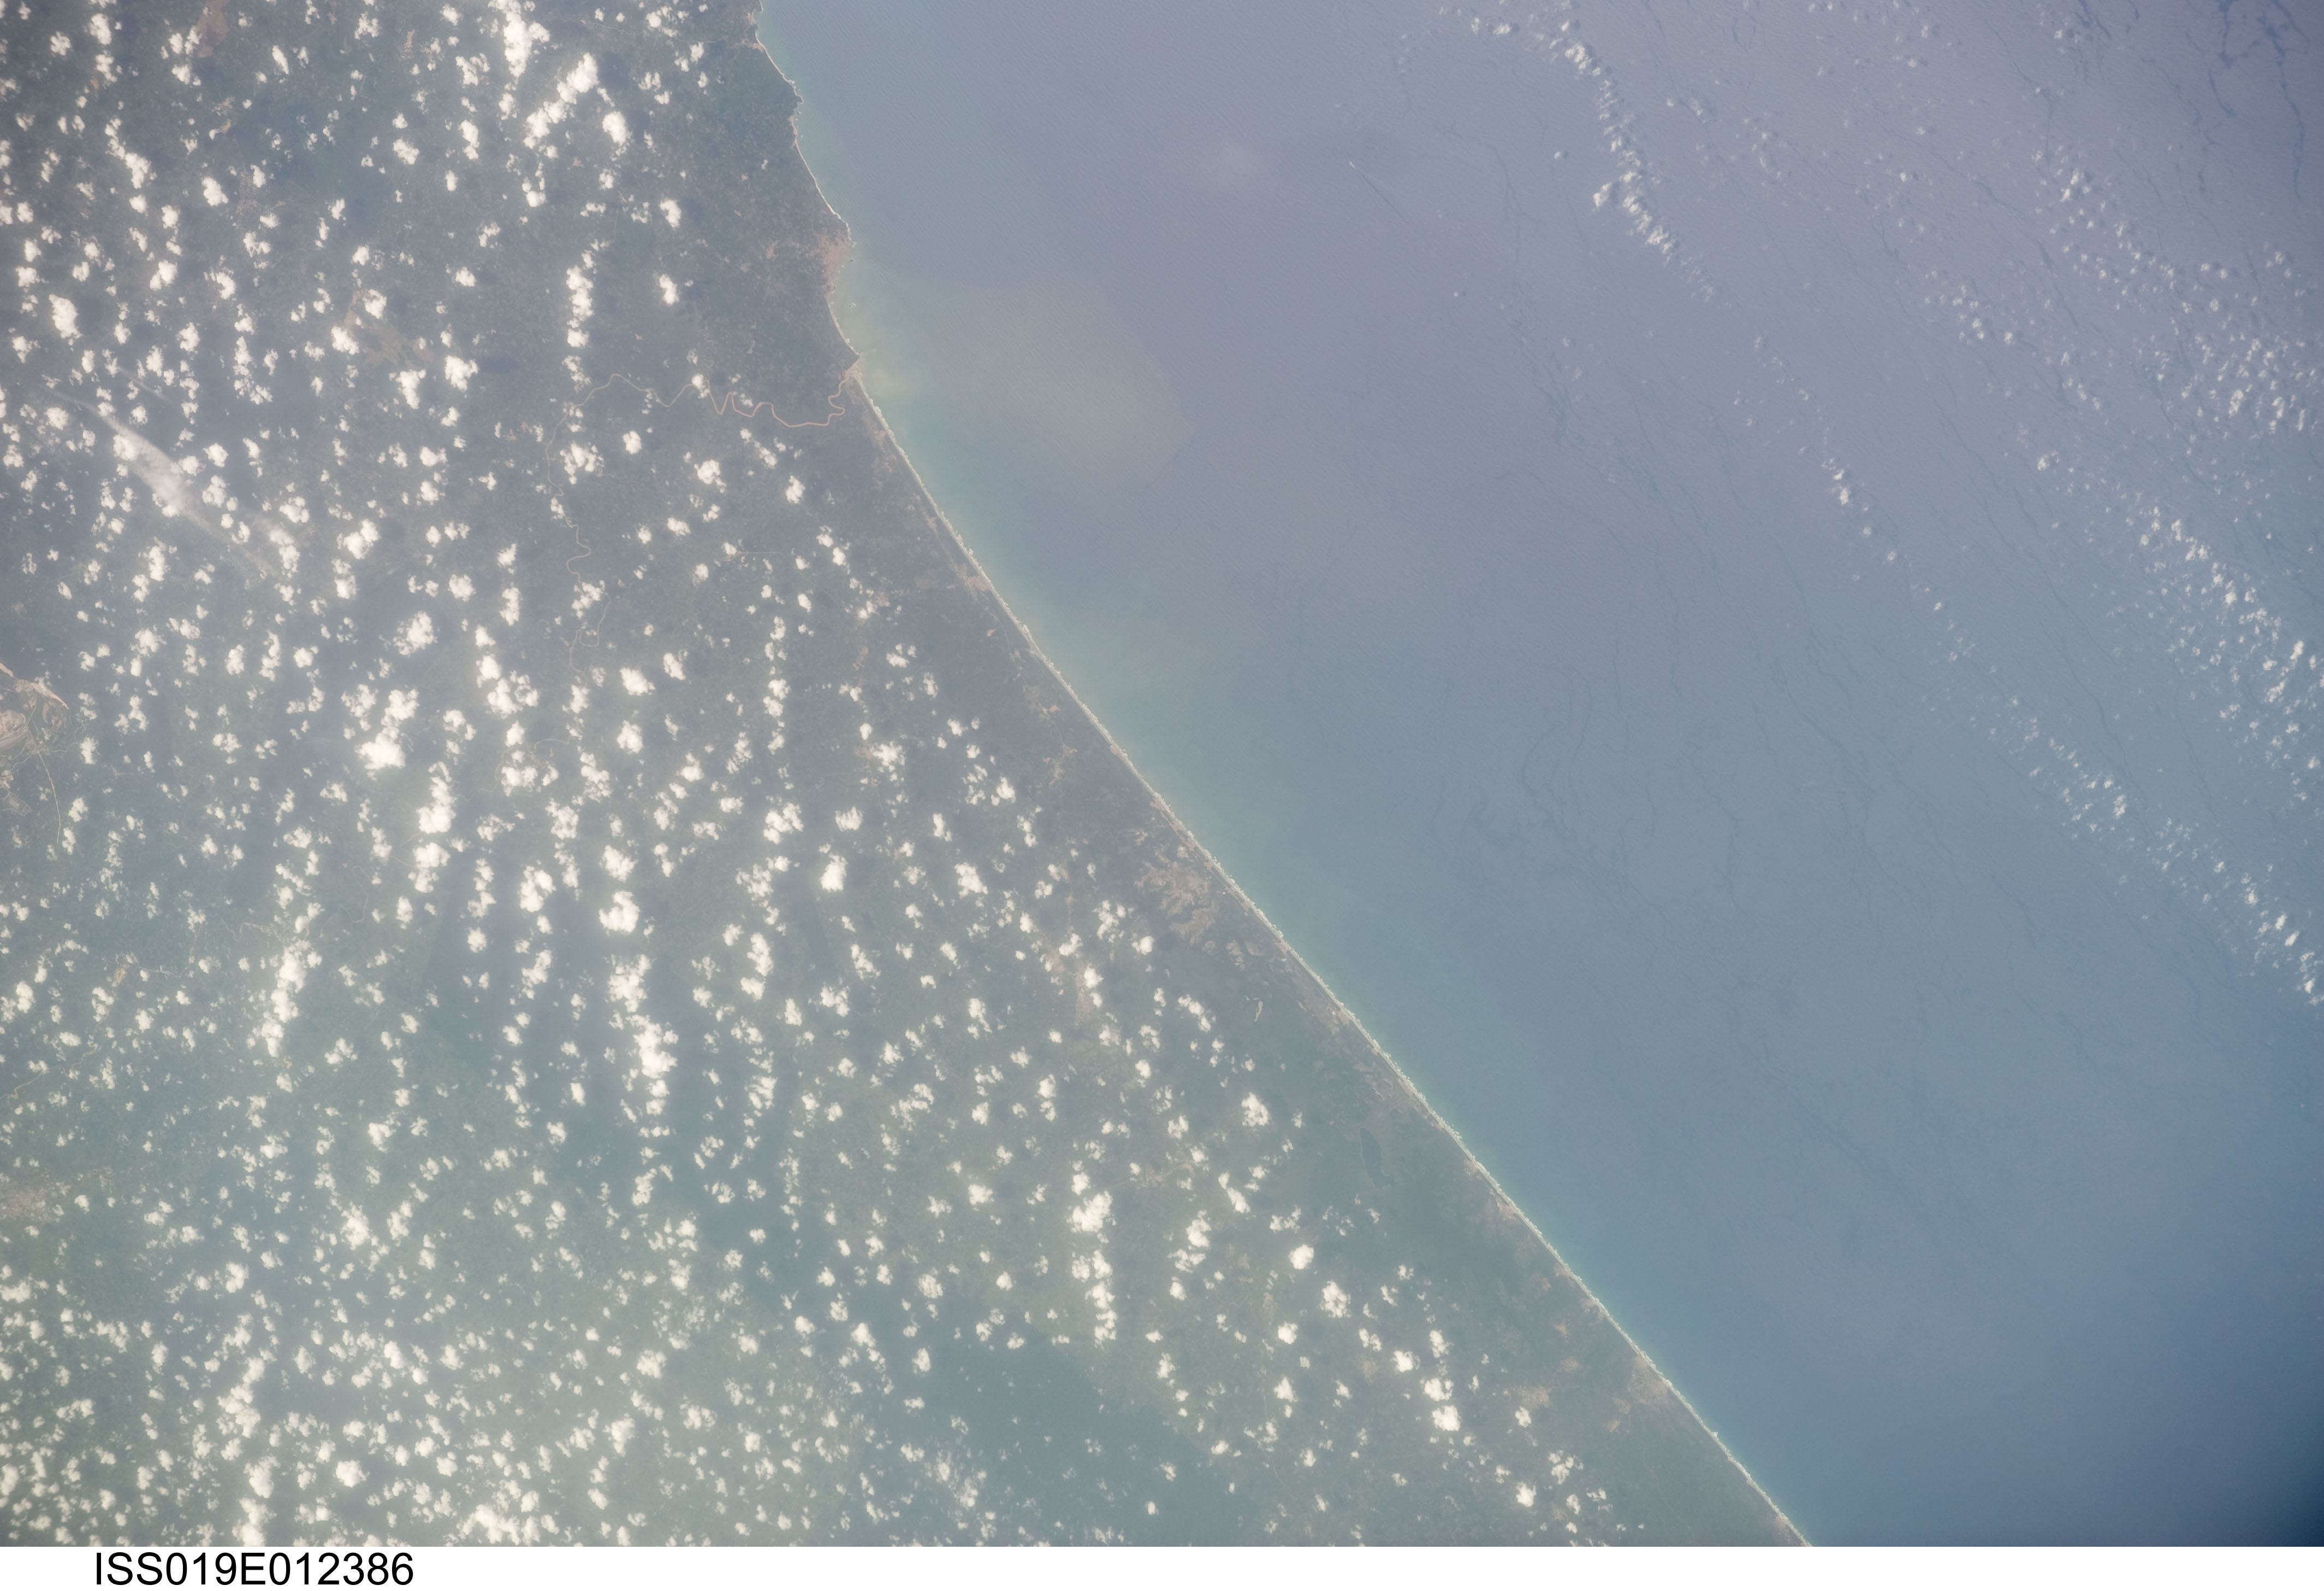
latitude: 4.9
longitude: -2.4
